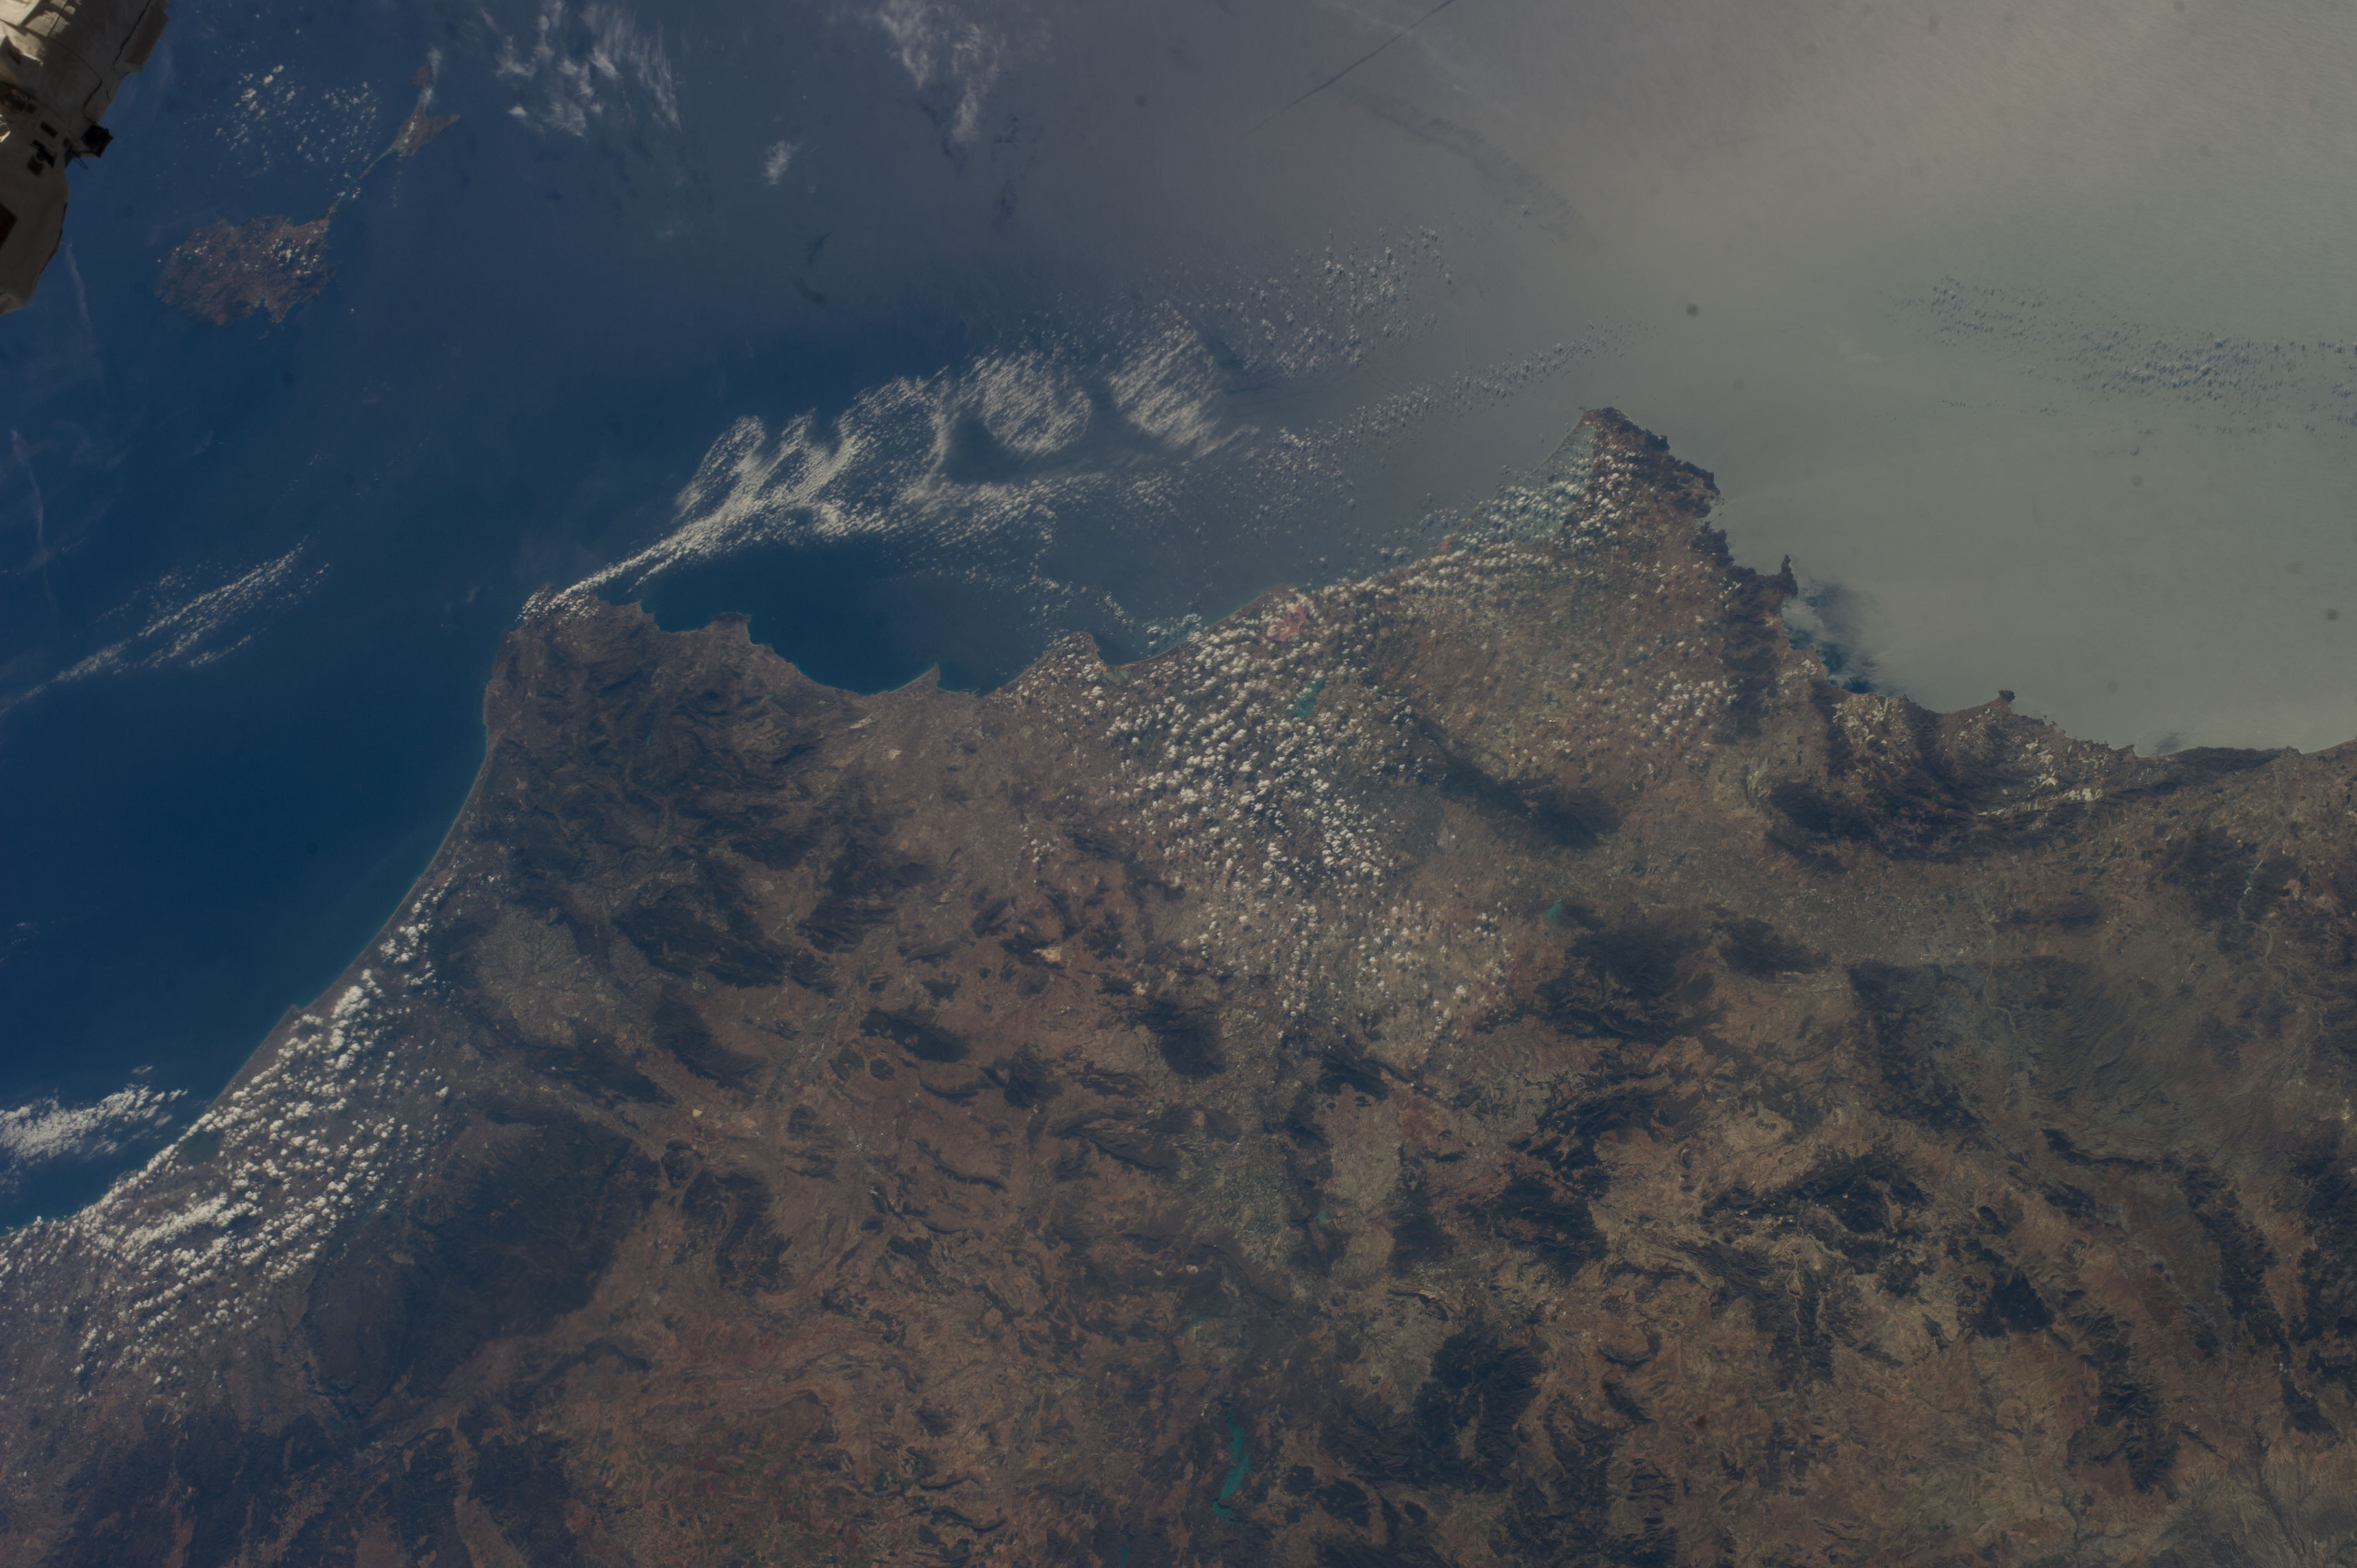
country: SPAIN
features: COAST, ELCHE, TORREVIEJA, PANTA DE PONENT, LAGUNA SALADA DE TORREVIEJA, LAGUNA SALADA DE LA MATA, EMBALSE DE LA PEDRERA, MEDITERRANEAN SEA, MURCIA, CAPE PALOS
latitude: 38.2
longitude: -0.8
